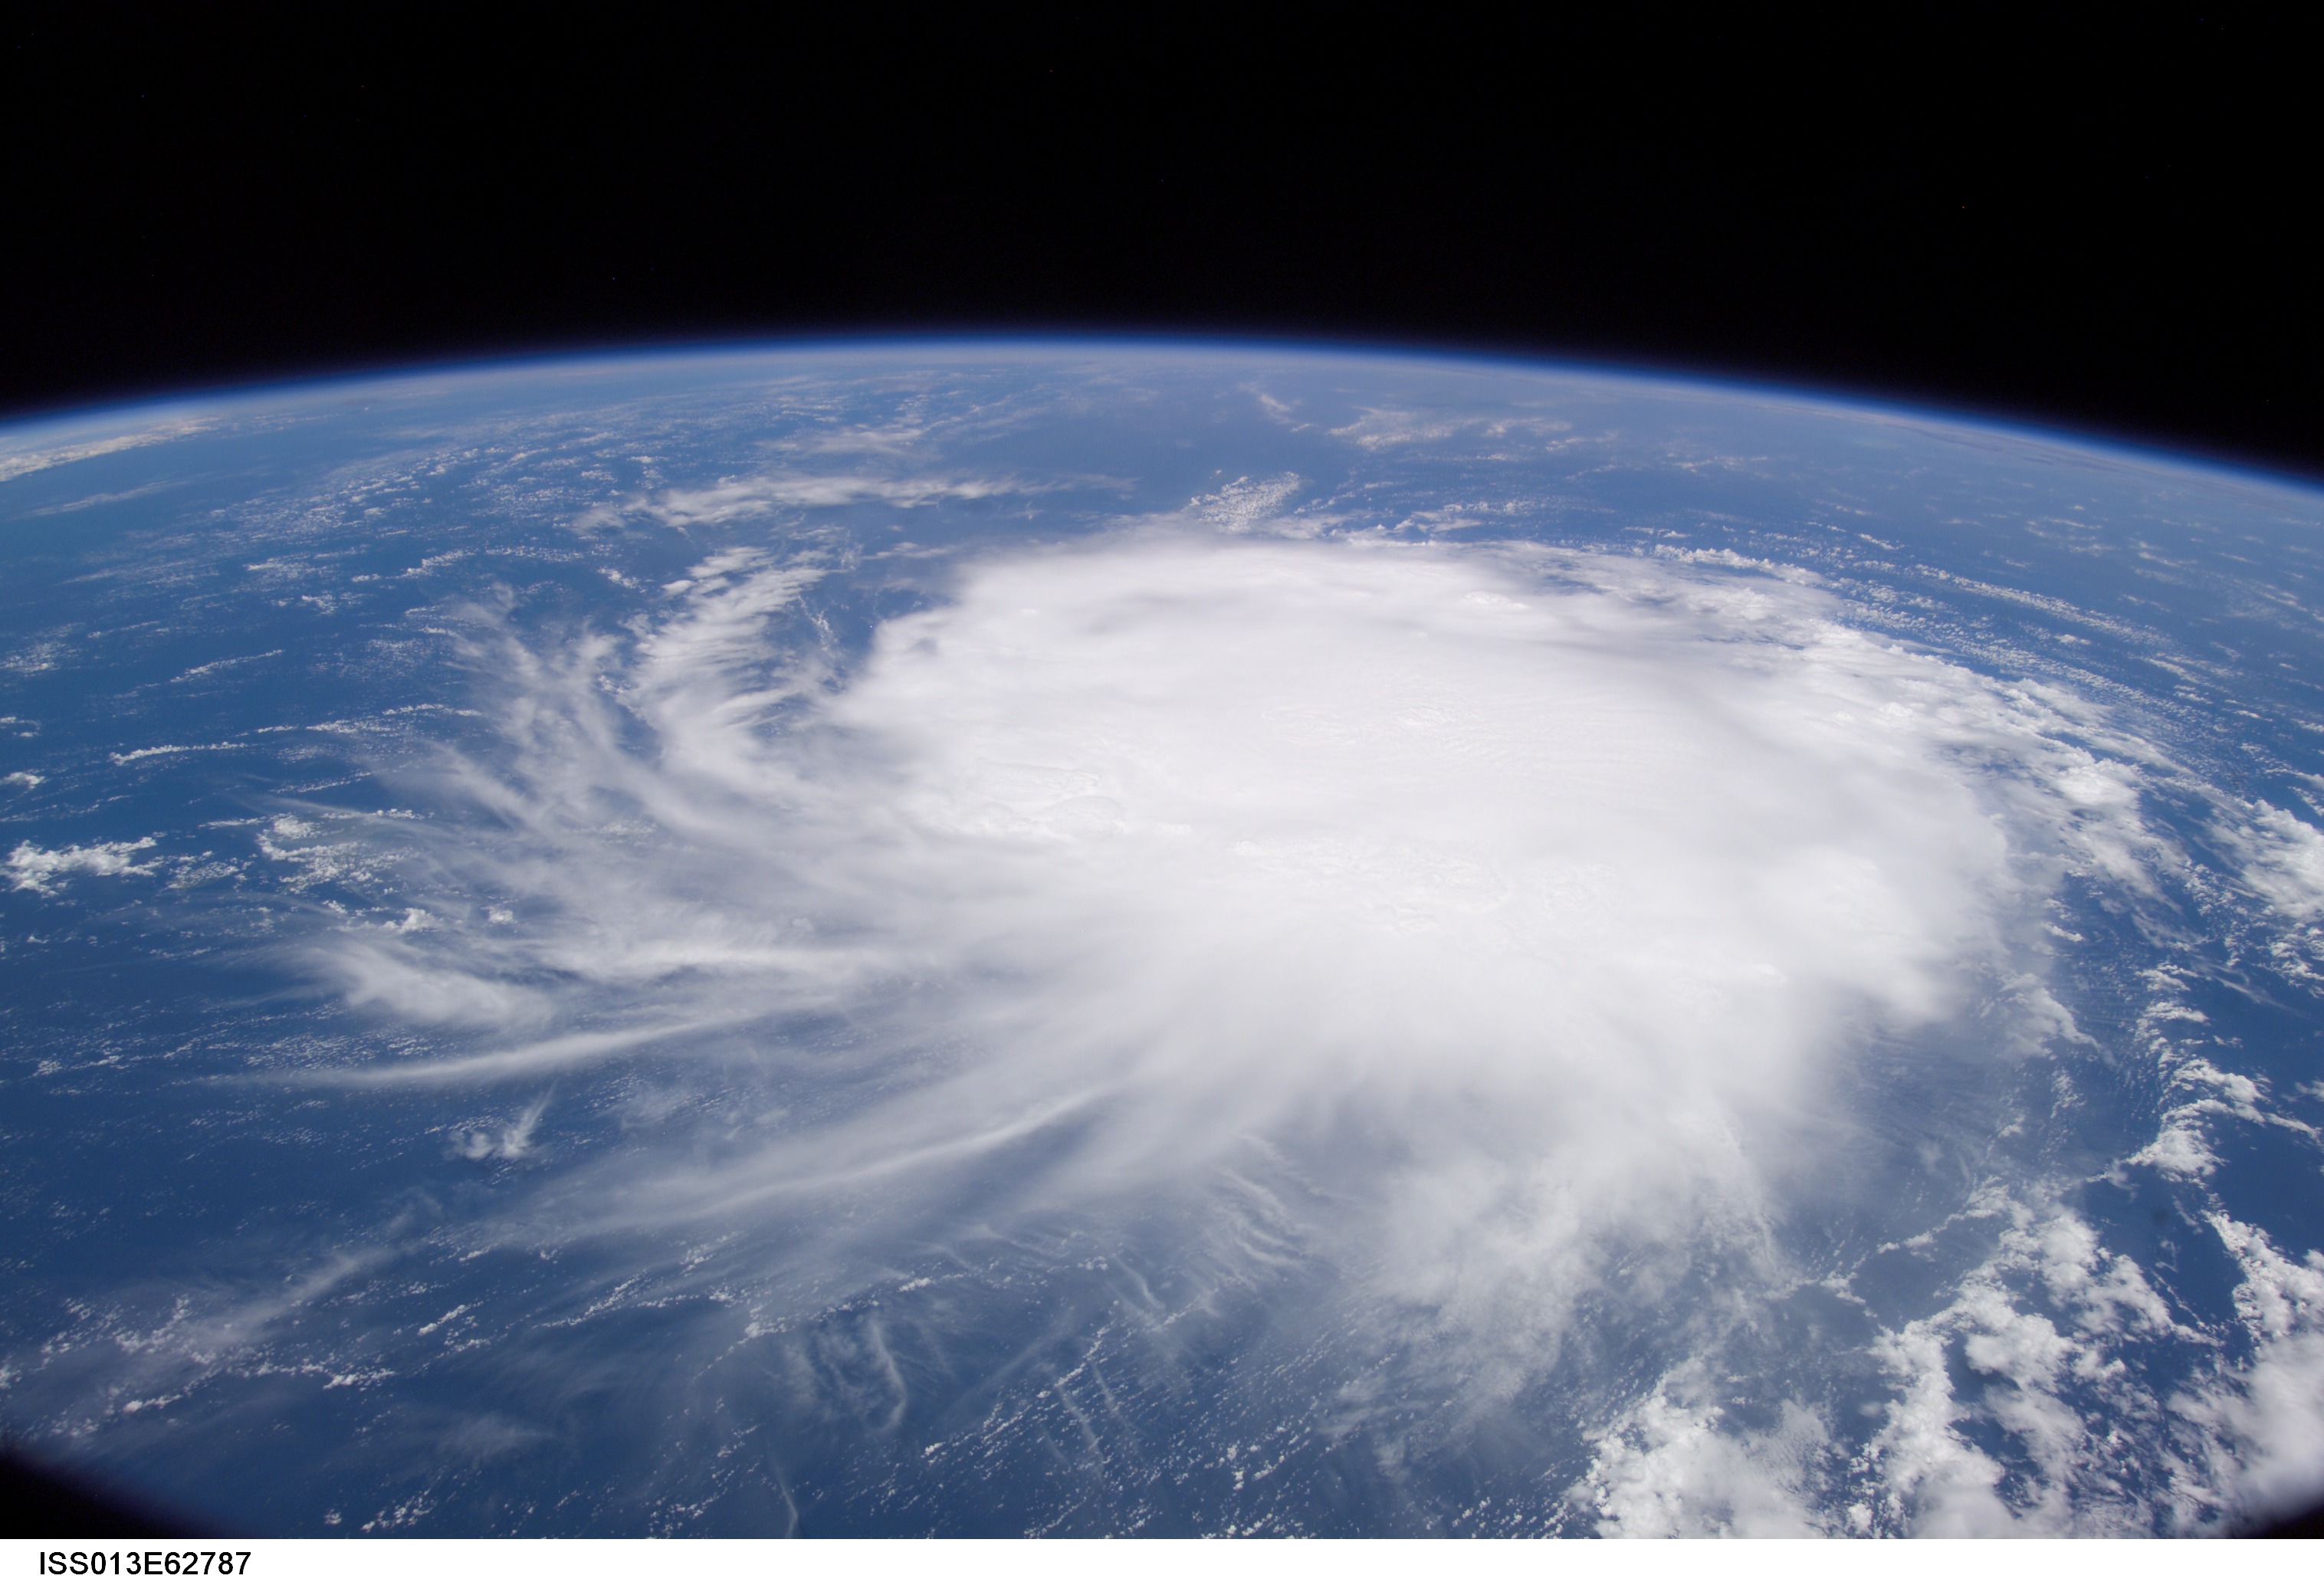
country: ATLANTIC OCEAN
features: PAN-TROPICAL STORM CHRIS
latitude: 19.2
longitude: -63.4
